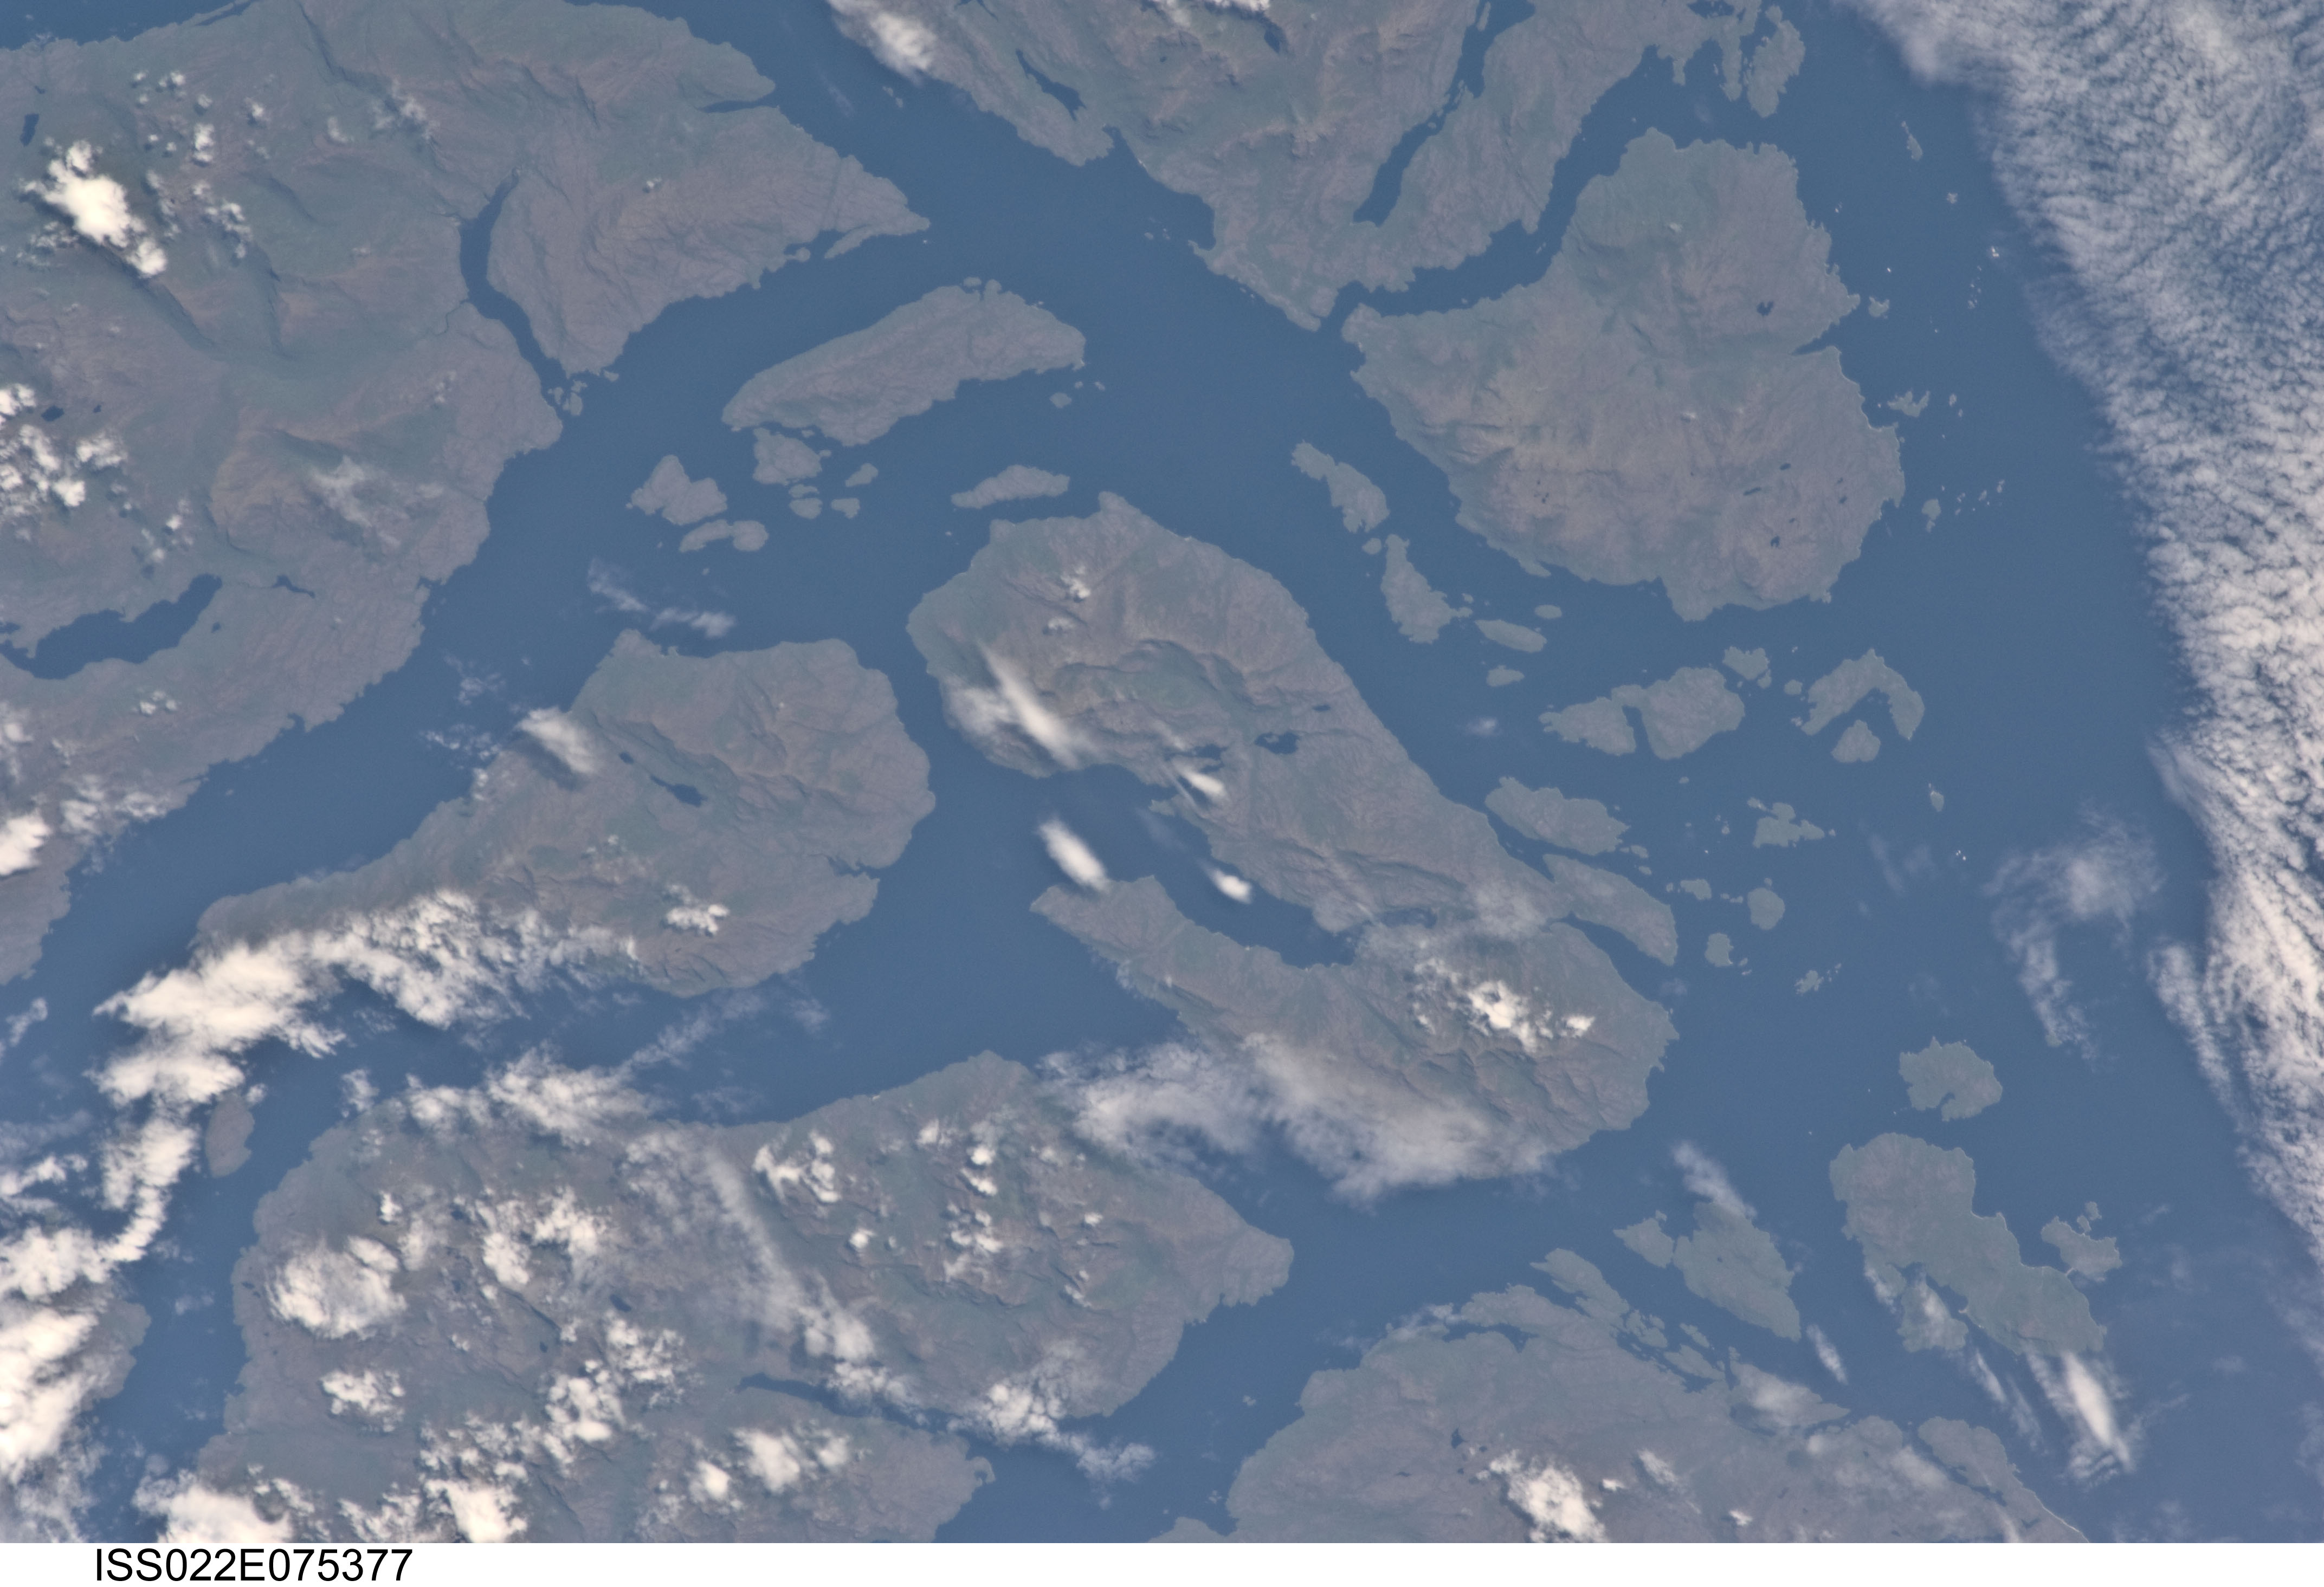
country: CHILE
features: DE LOS CHONOS ARCH., TERESA I., JORGE I., TRANSITO I., ROALEDA CHANNEL
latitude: -44.8
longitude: -73.8
